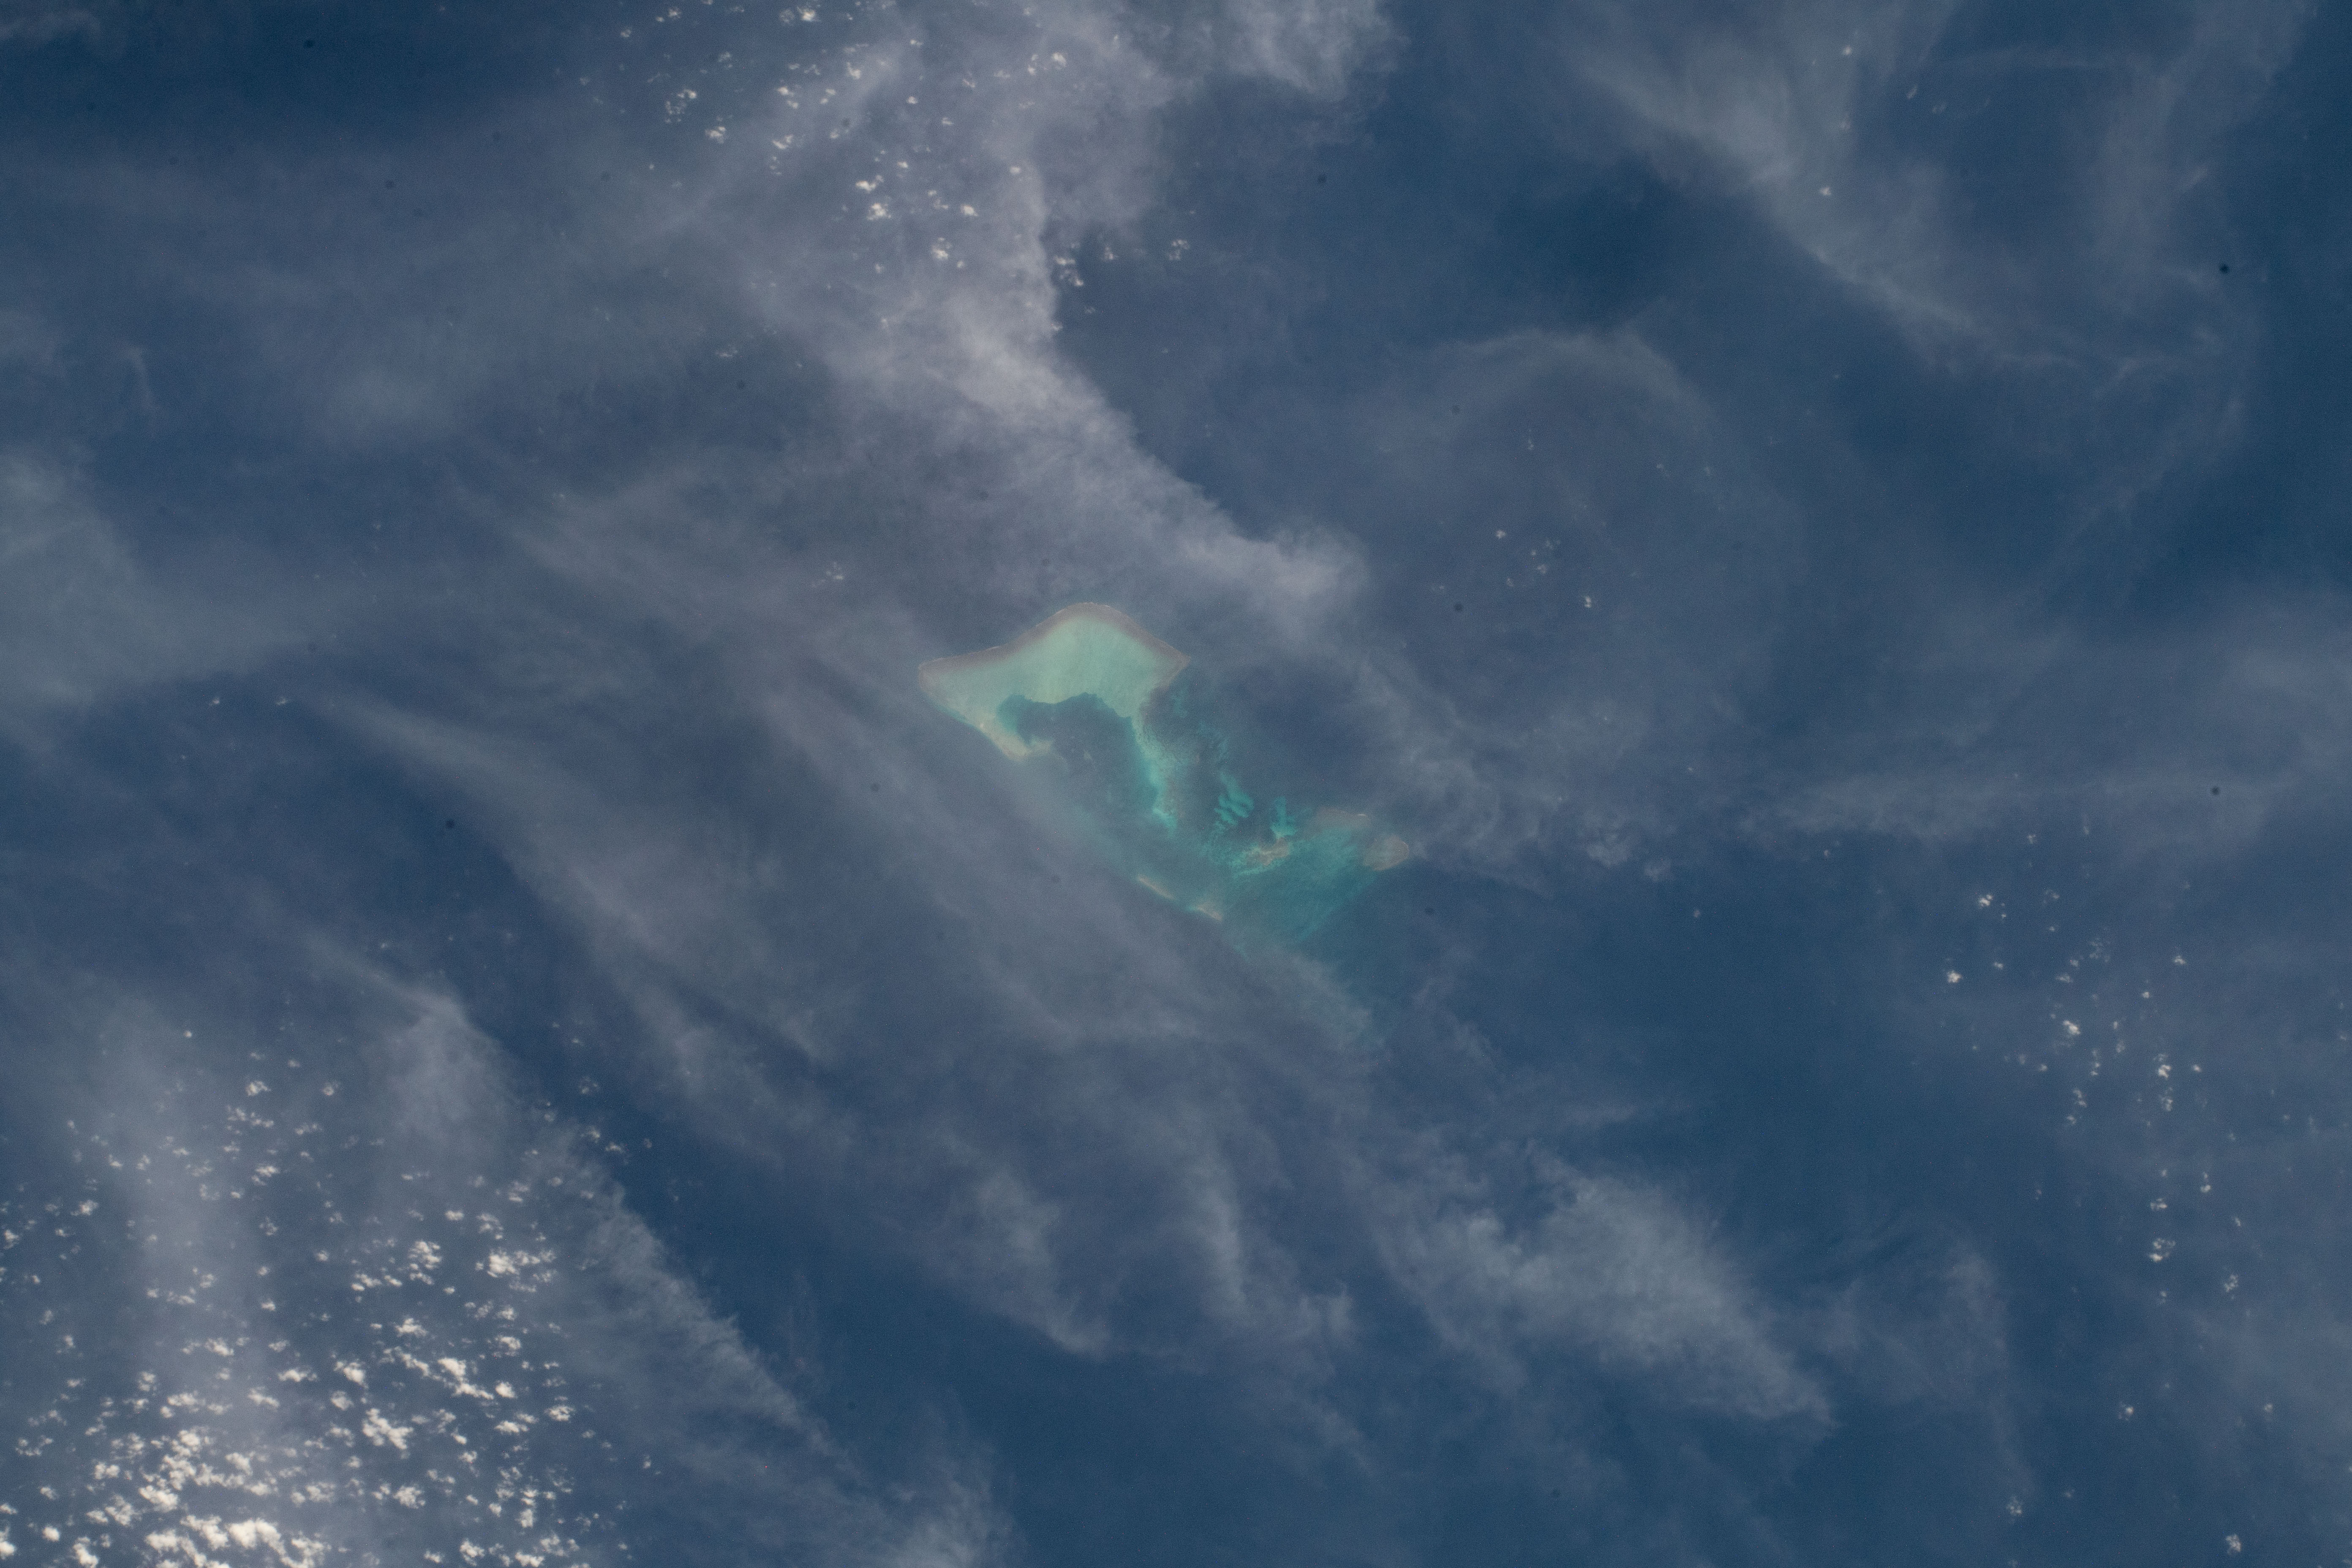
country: LAKSHADWEEP ISLANDS
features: ARABIAN SEA, ISLAND
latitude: 12.0
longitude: 71.8
